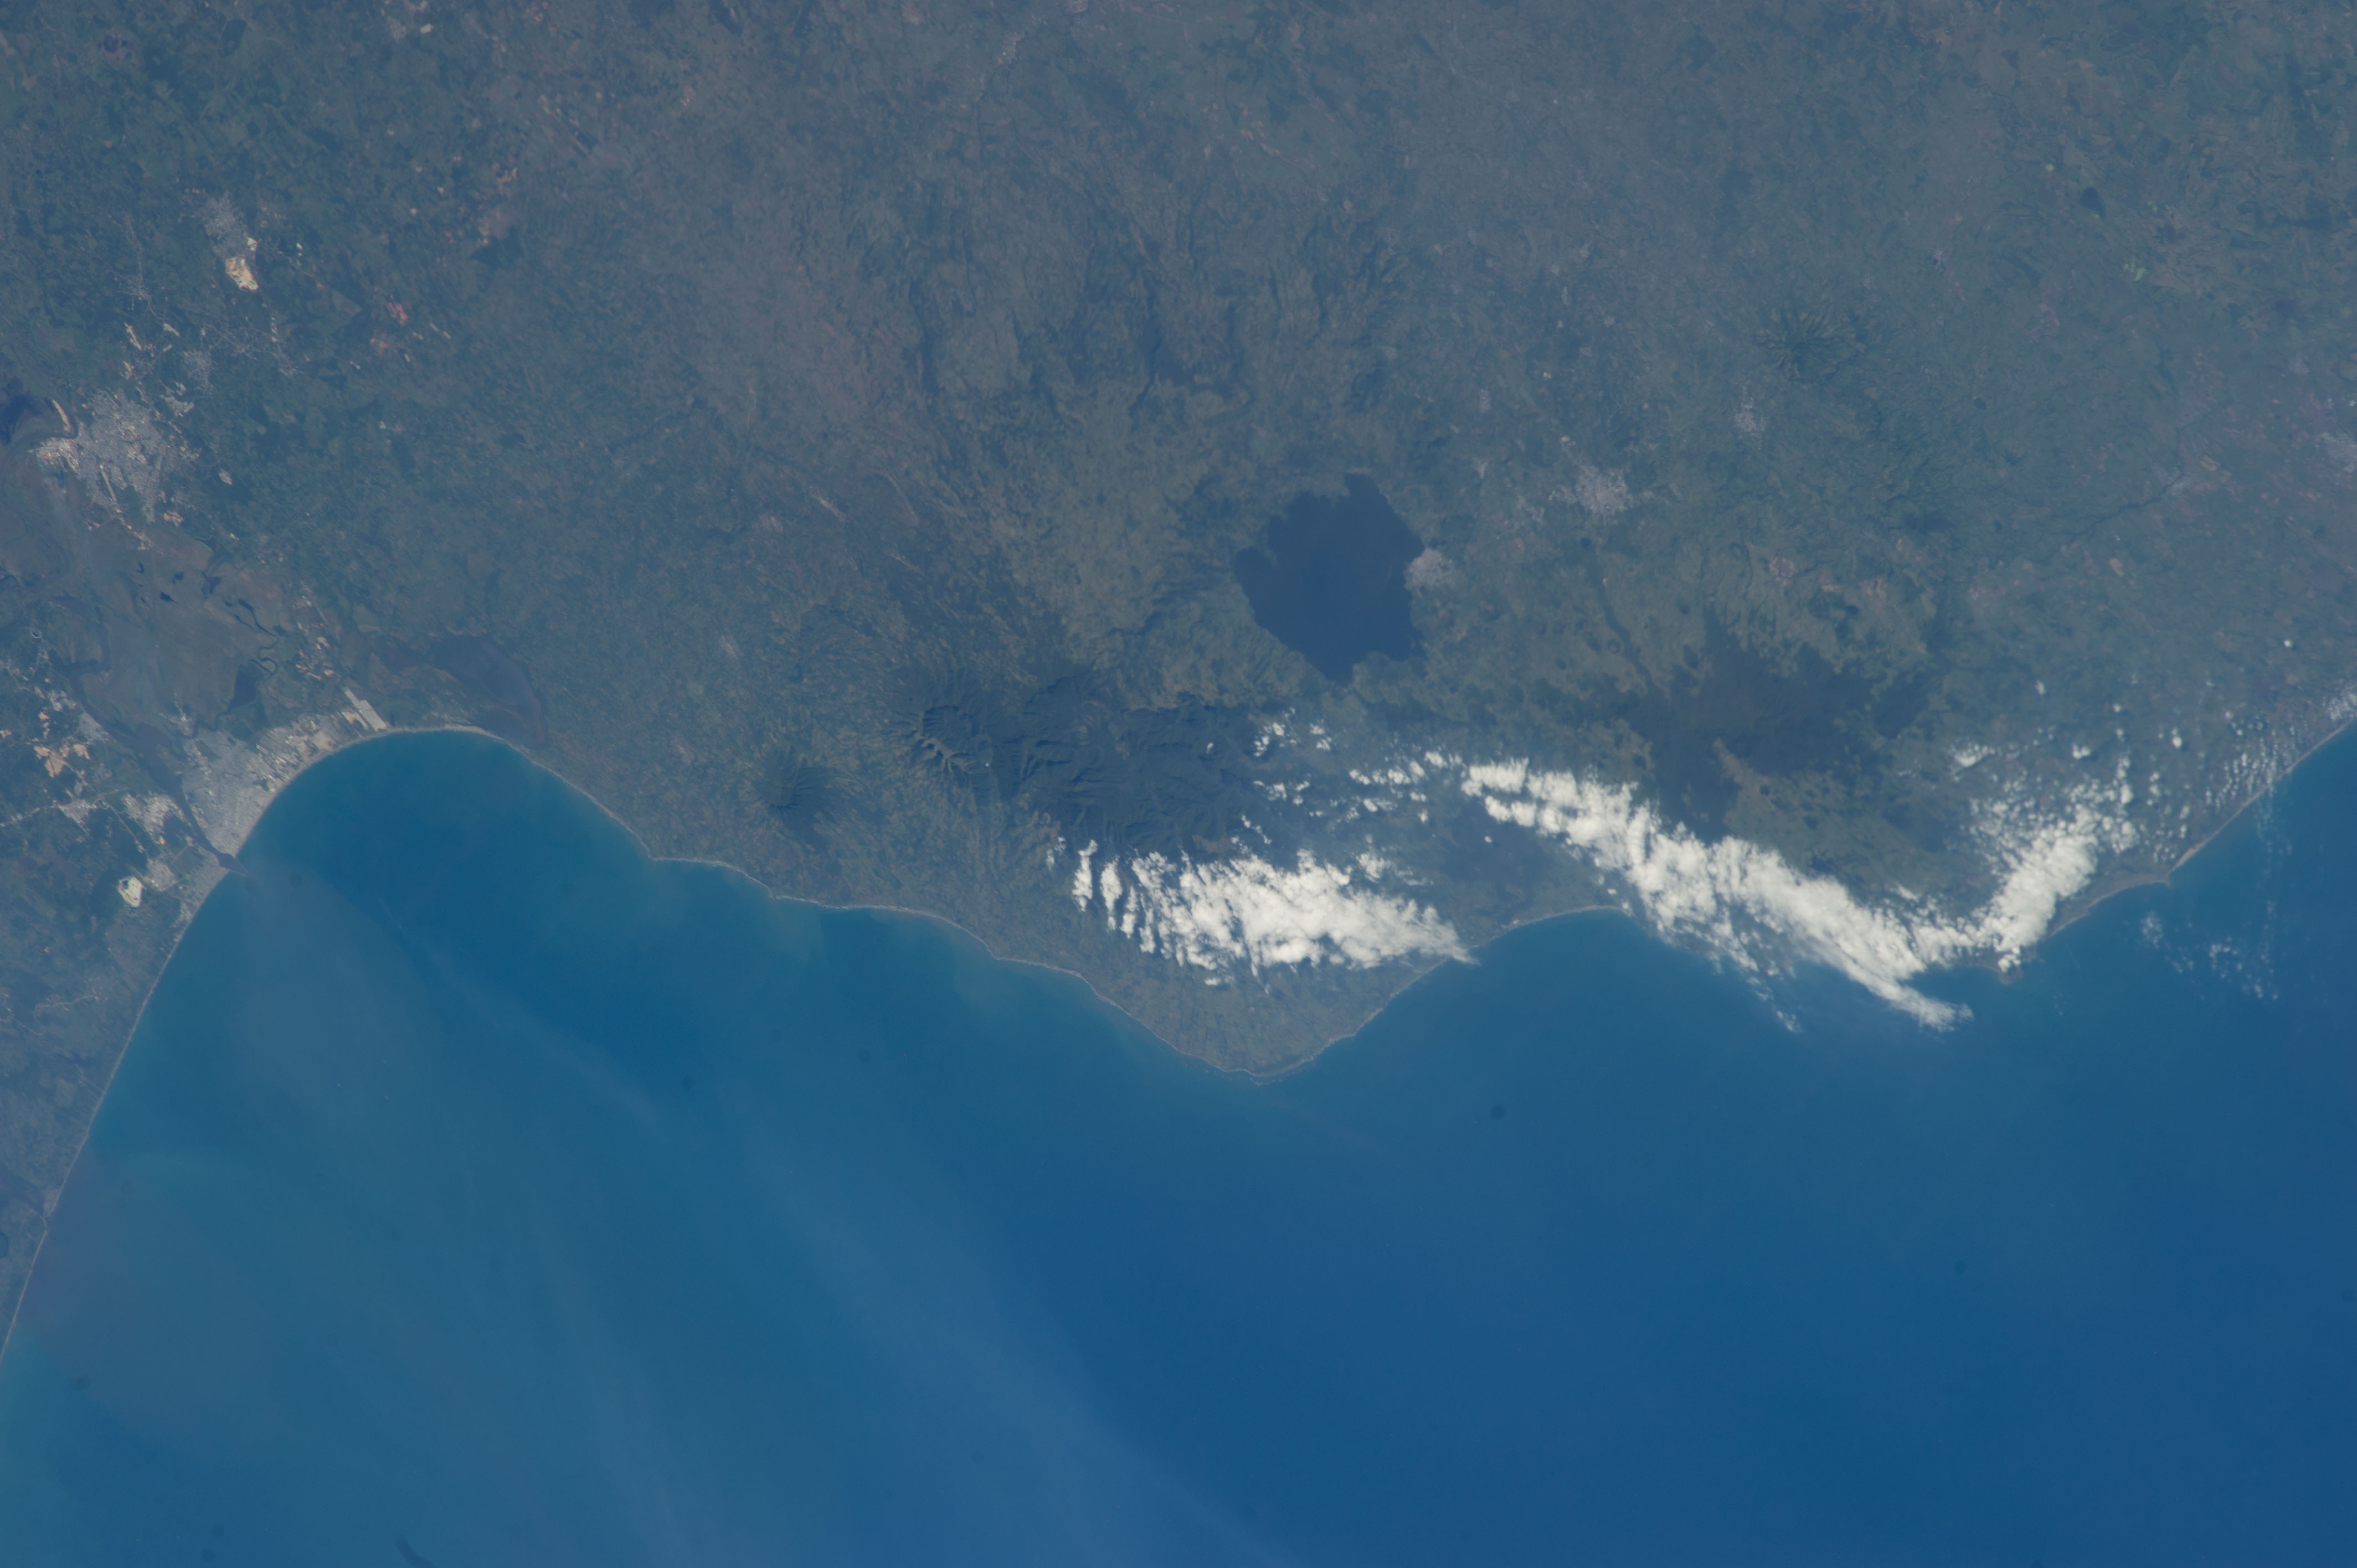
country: MEXICO
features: B. OF CAMPECHE, PT. ROCA PARTIDA, MTS., FOR., COATZACOALCOS, L. CATEMACO
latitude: 18.5
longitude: -95.0
